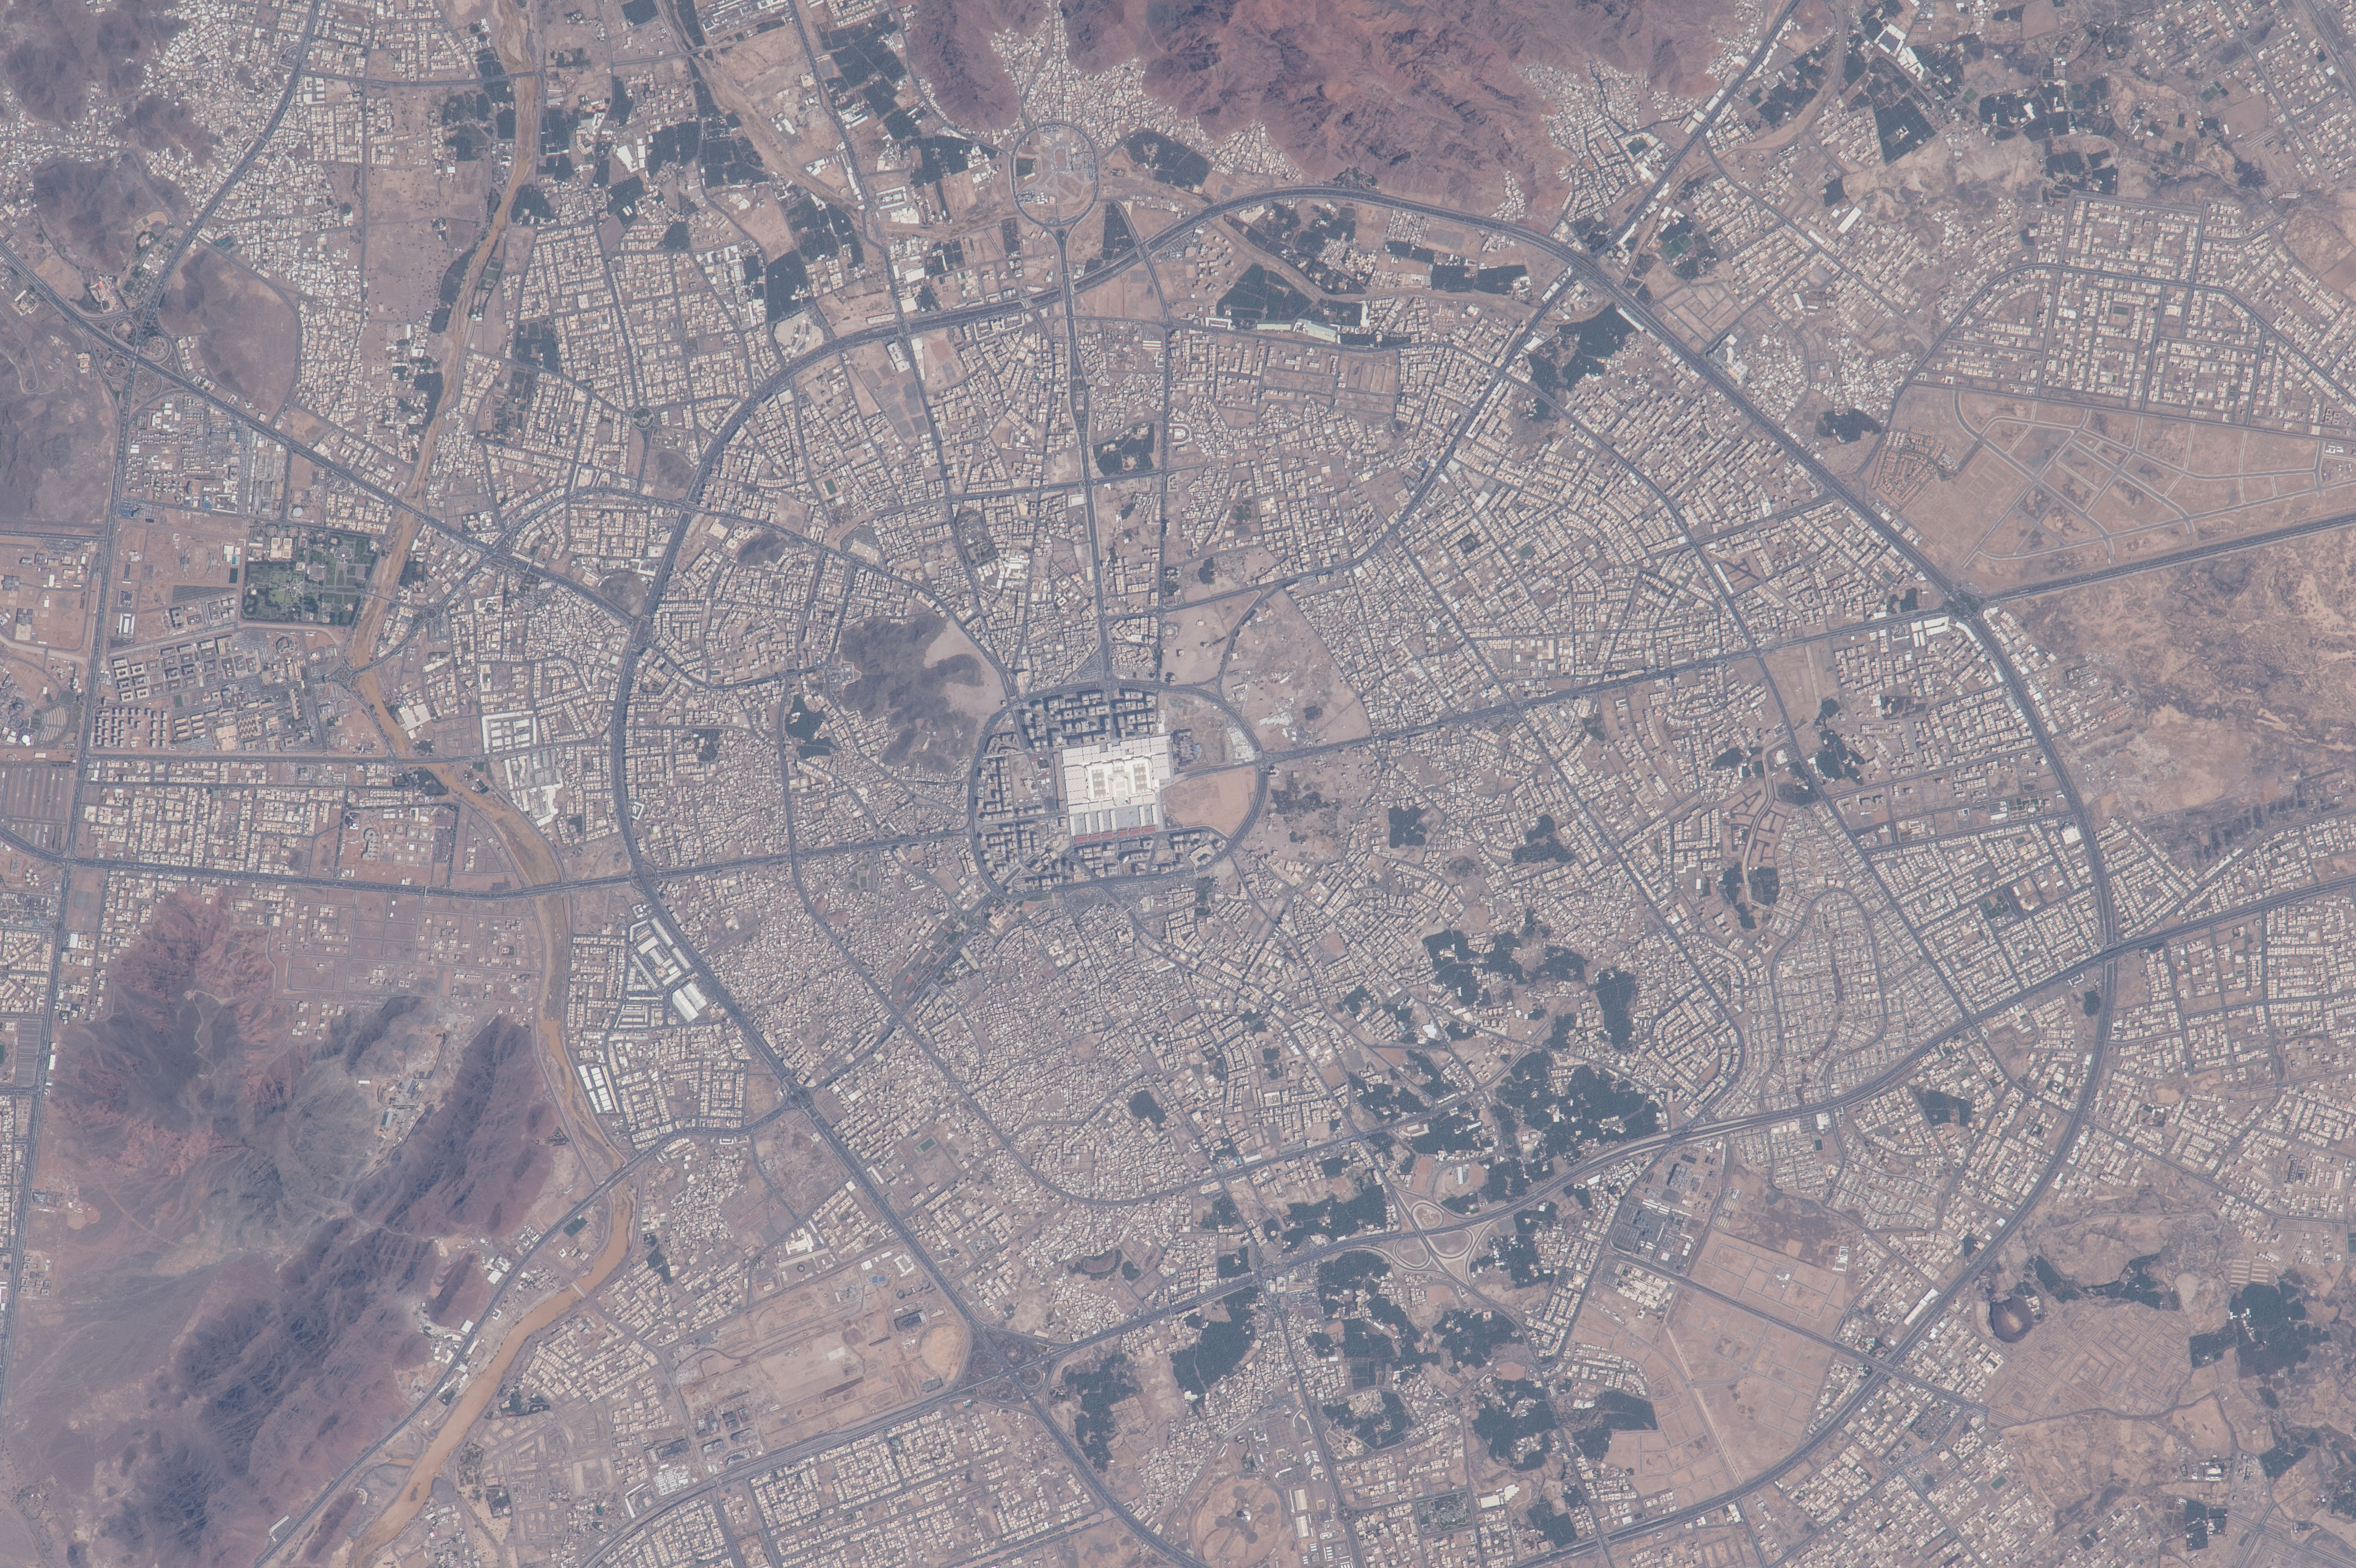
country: SAUDI ARABIA
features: MEDINA, PROPHET'S MOSQUE, ROADS
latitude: 24.4
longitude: 39.5
